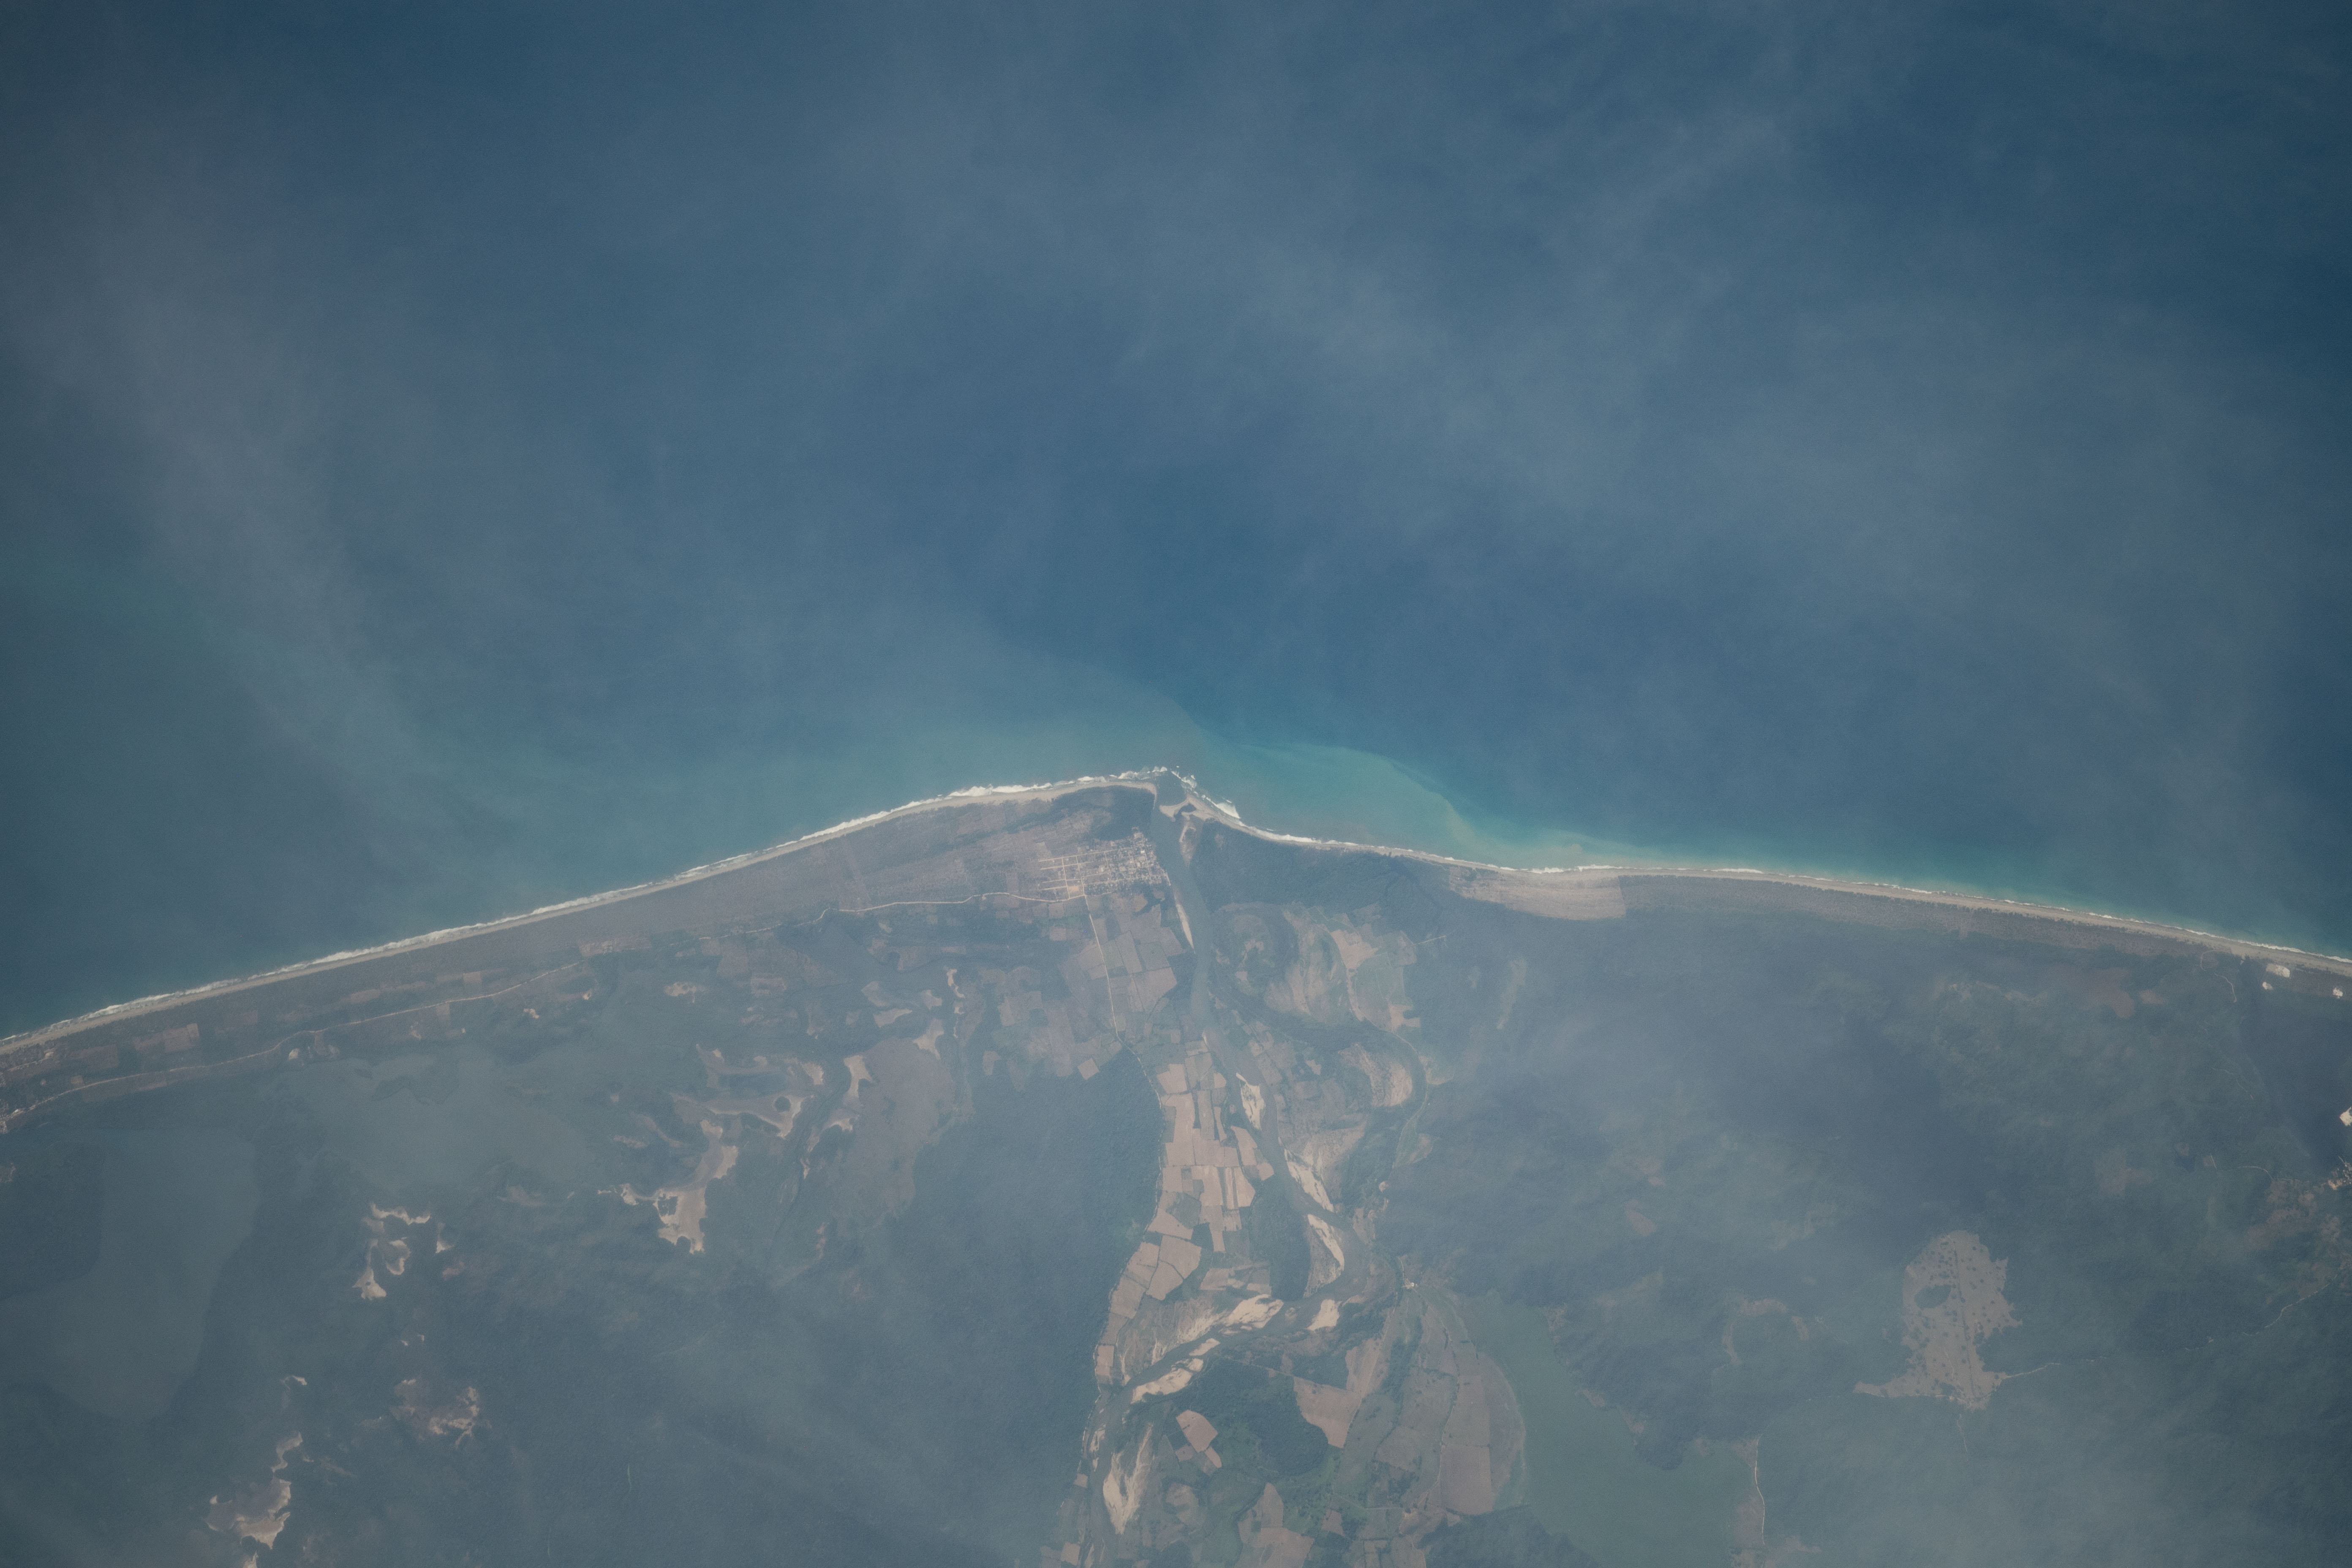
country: MEXICO
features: EL AZUFRE
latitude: 16.0
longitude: -97.8
